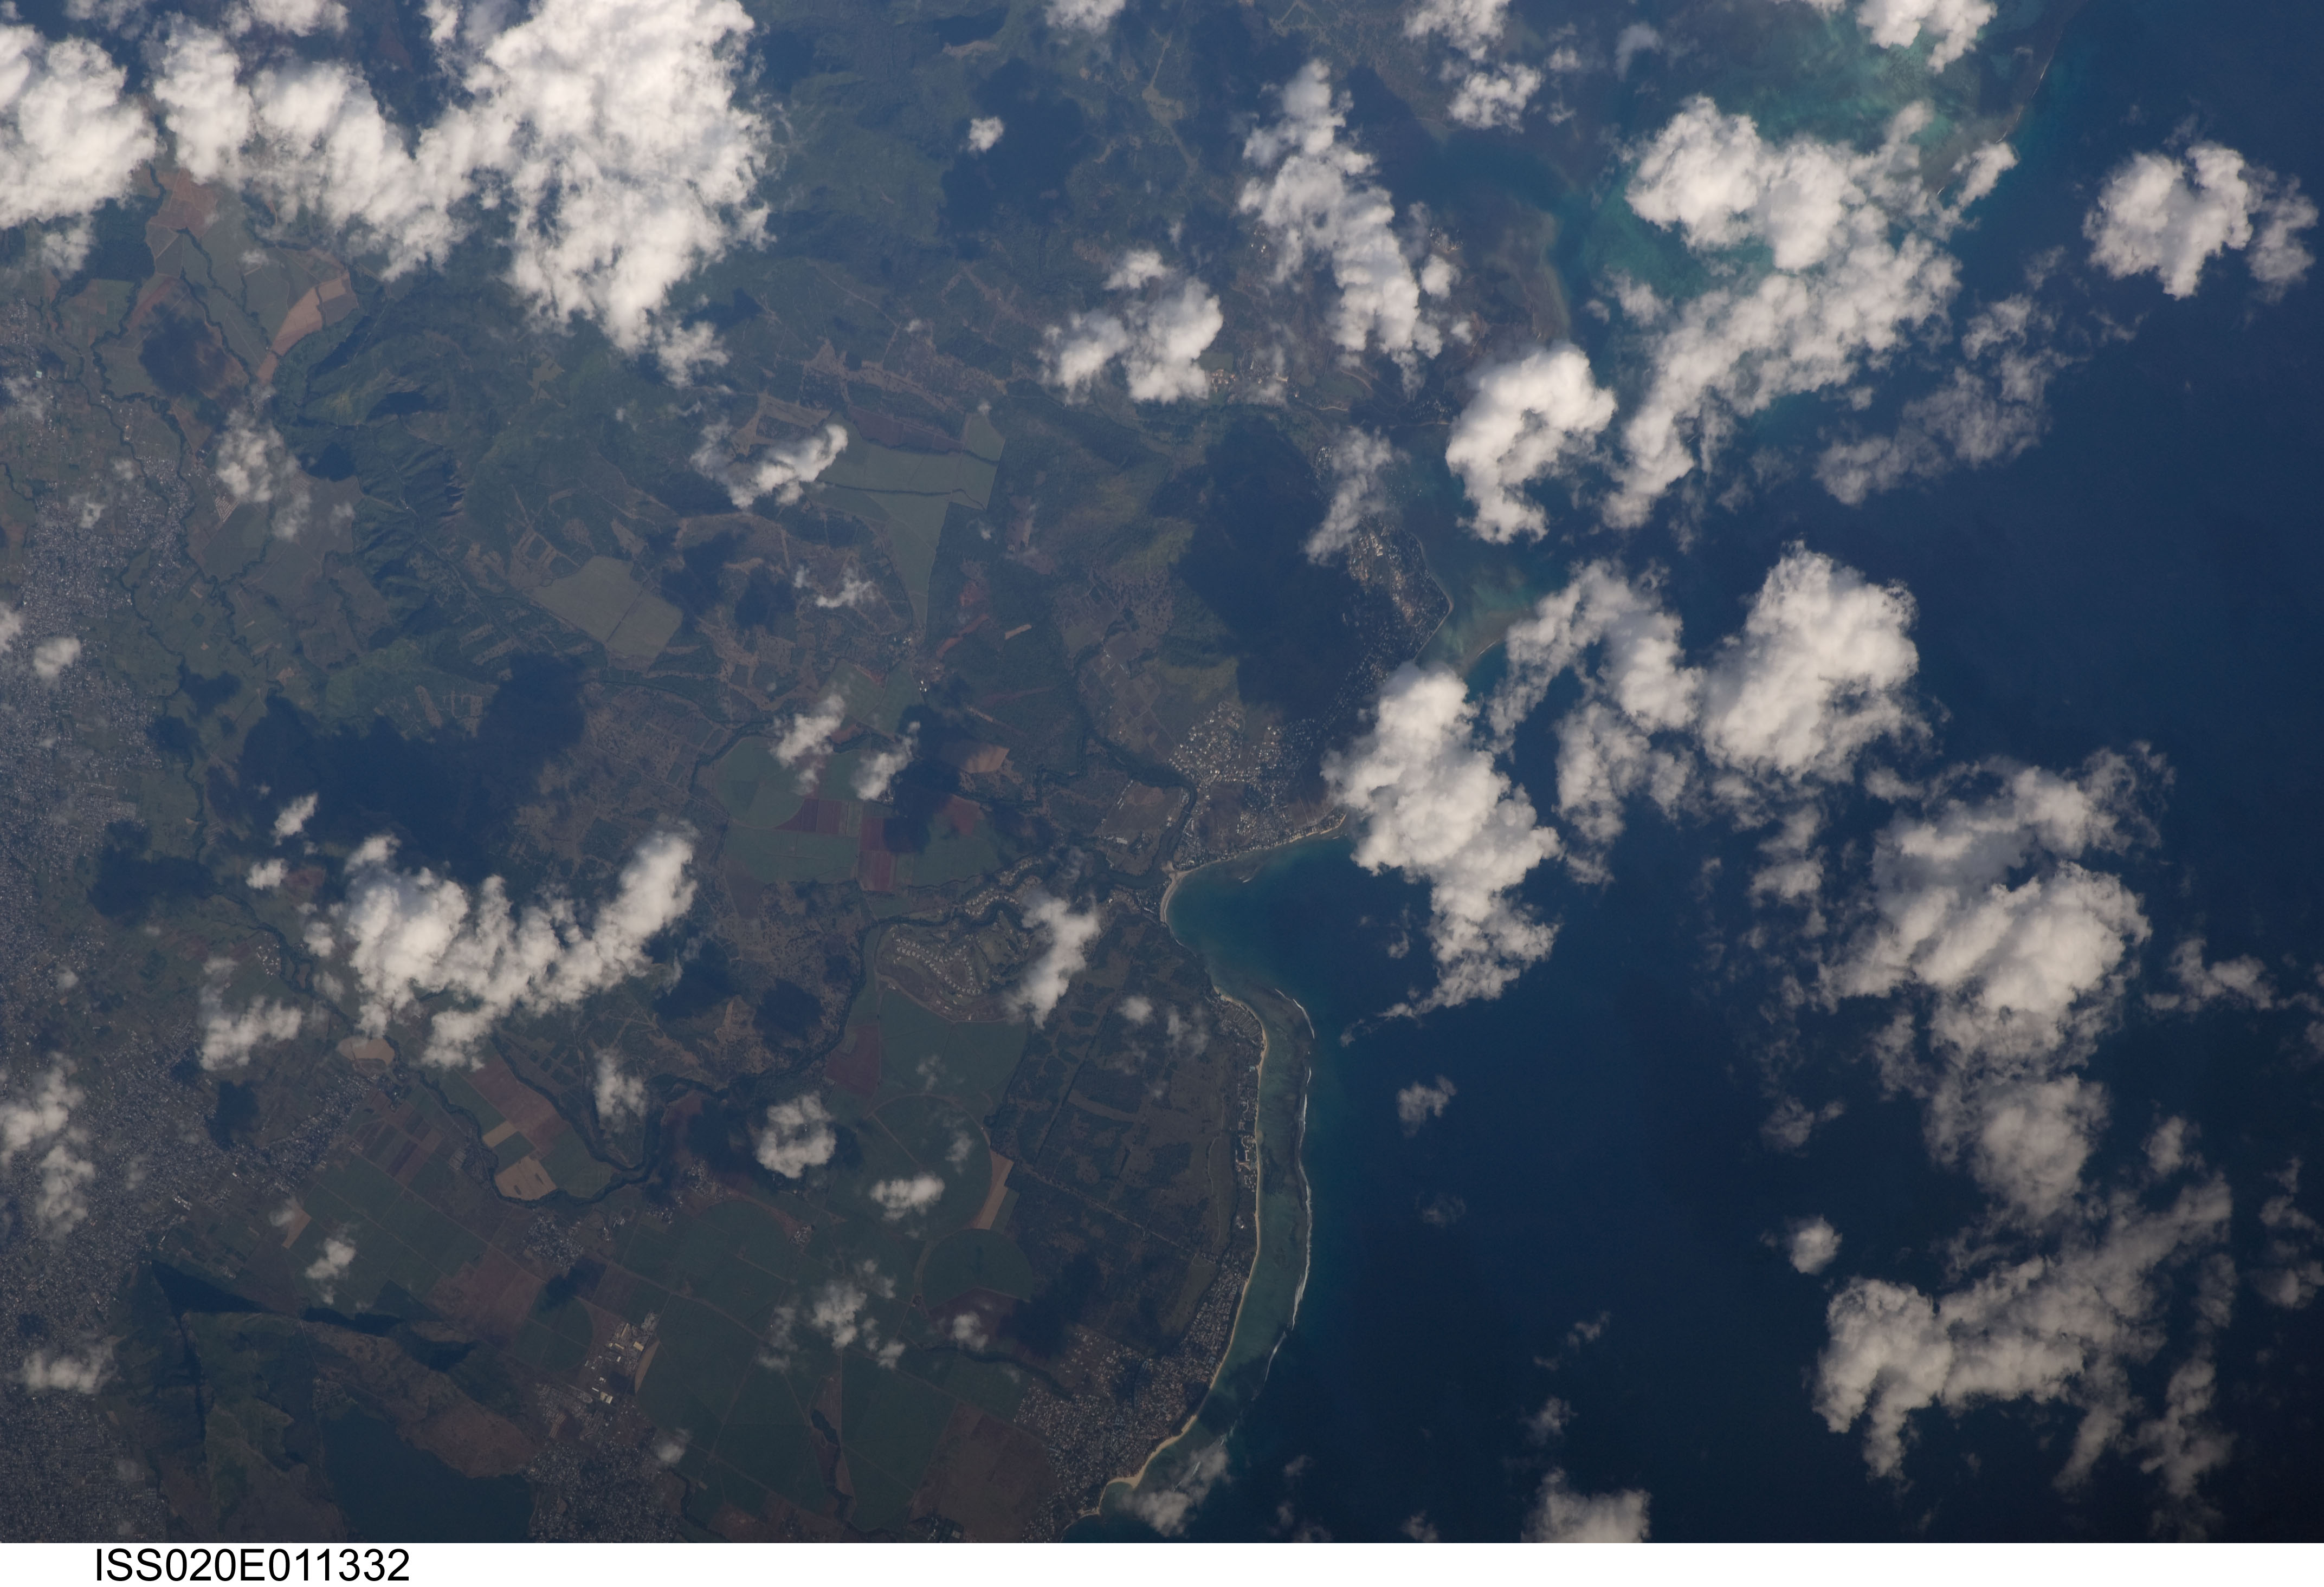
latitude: -20.3
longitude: 57.4
